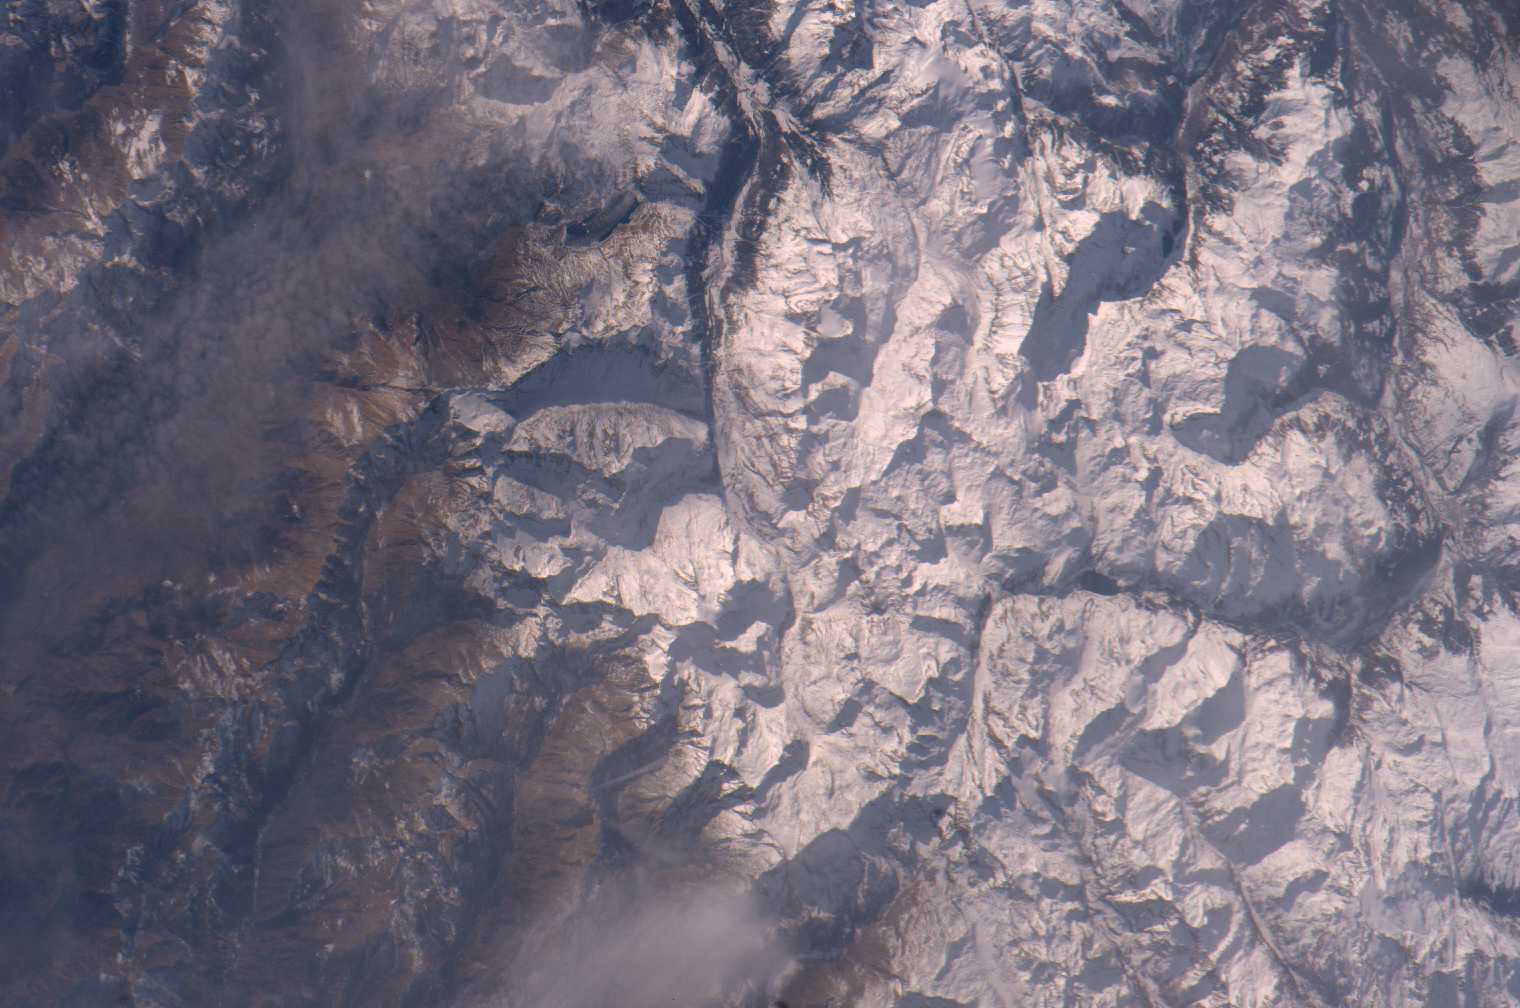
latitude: 45.4
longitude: 7.0
